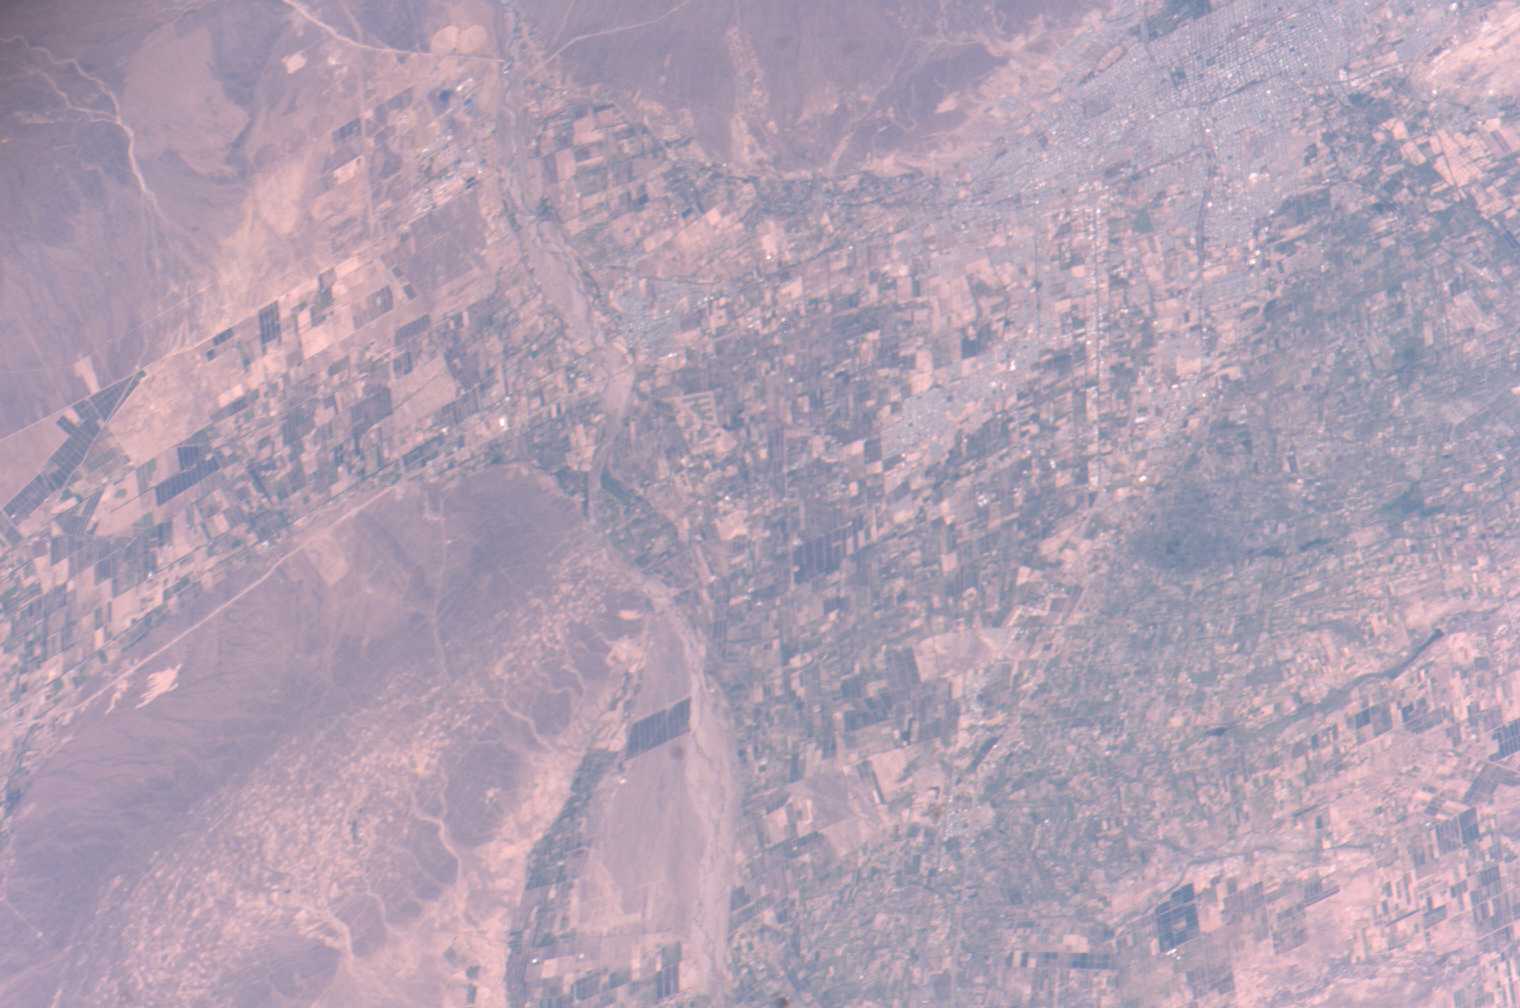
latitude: -33.0
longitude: -68.7
